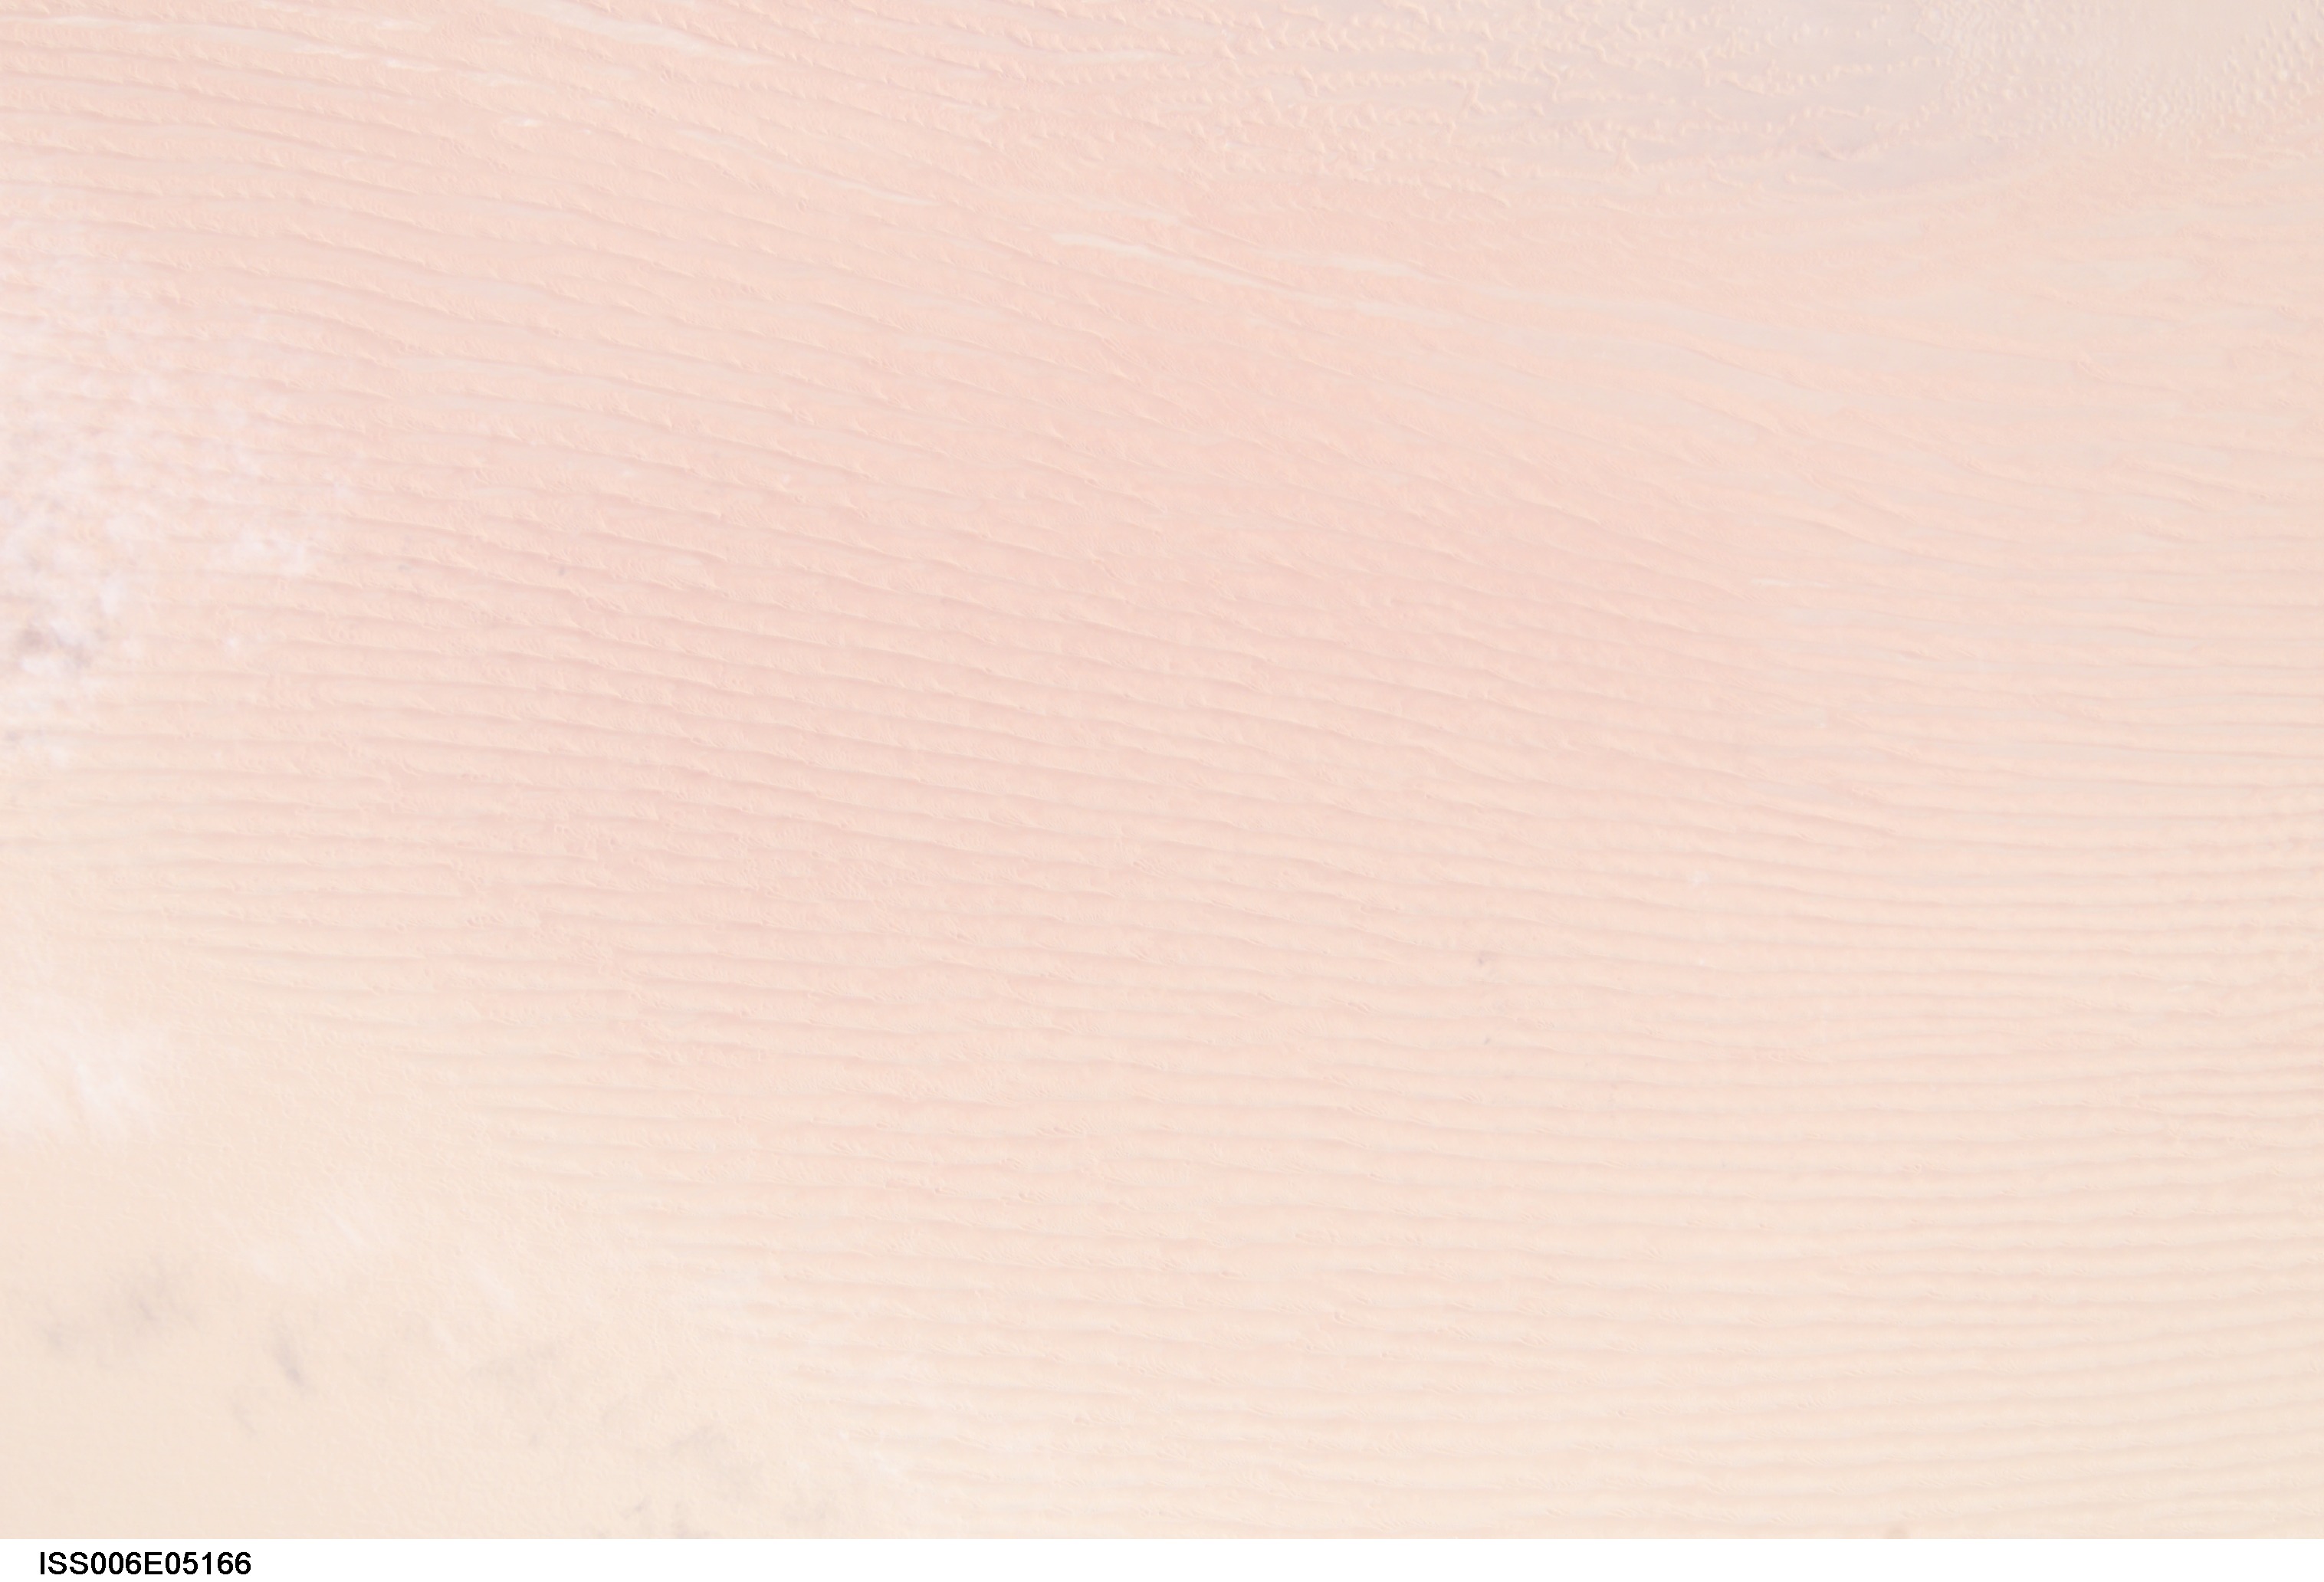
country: SAUDI ARABIA
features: LINEAR SAND DUNES, WIND SHADOW
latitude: 18.0
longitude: 48.0
